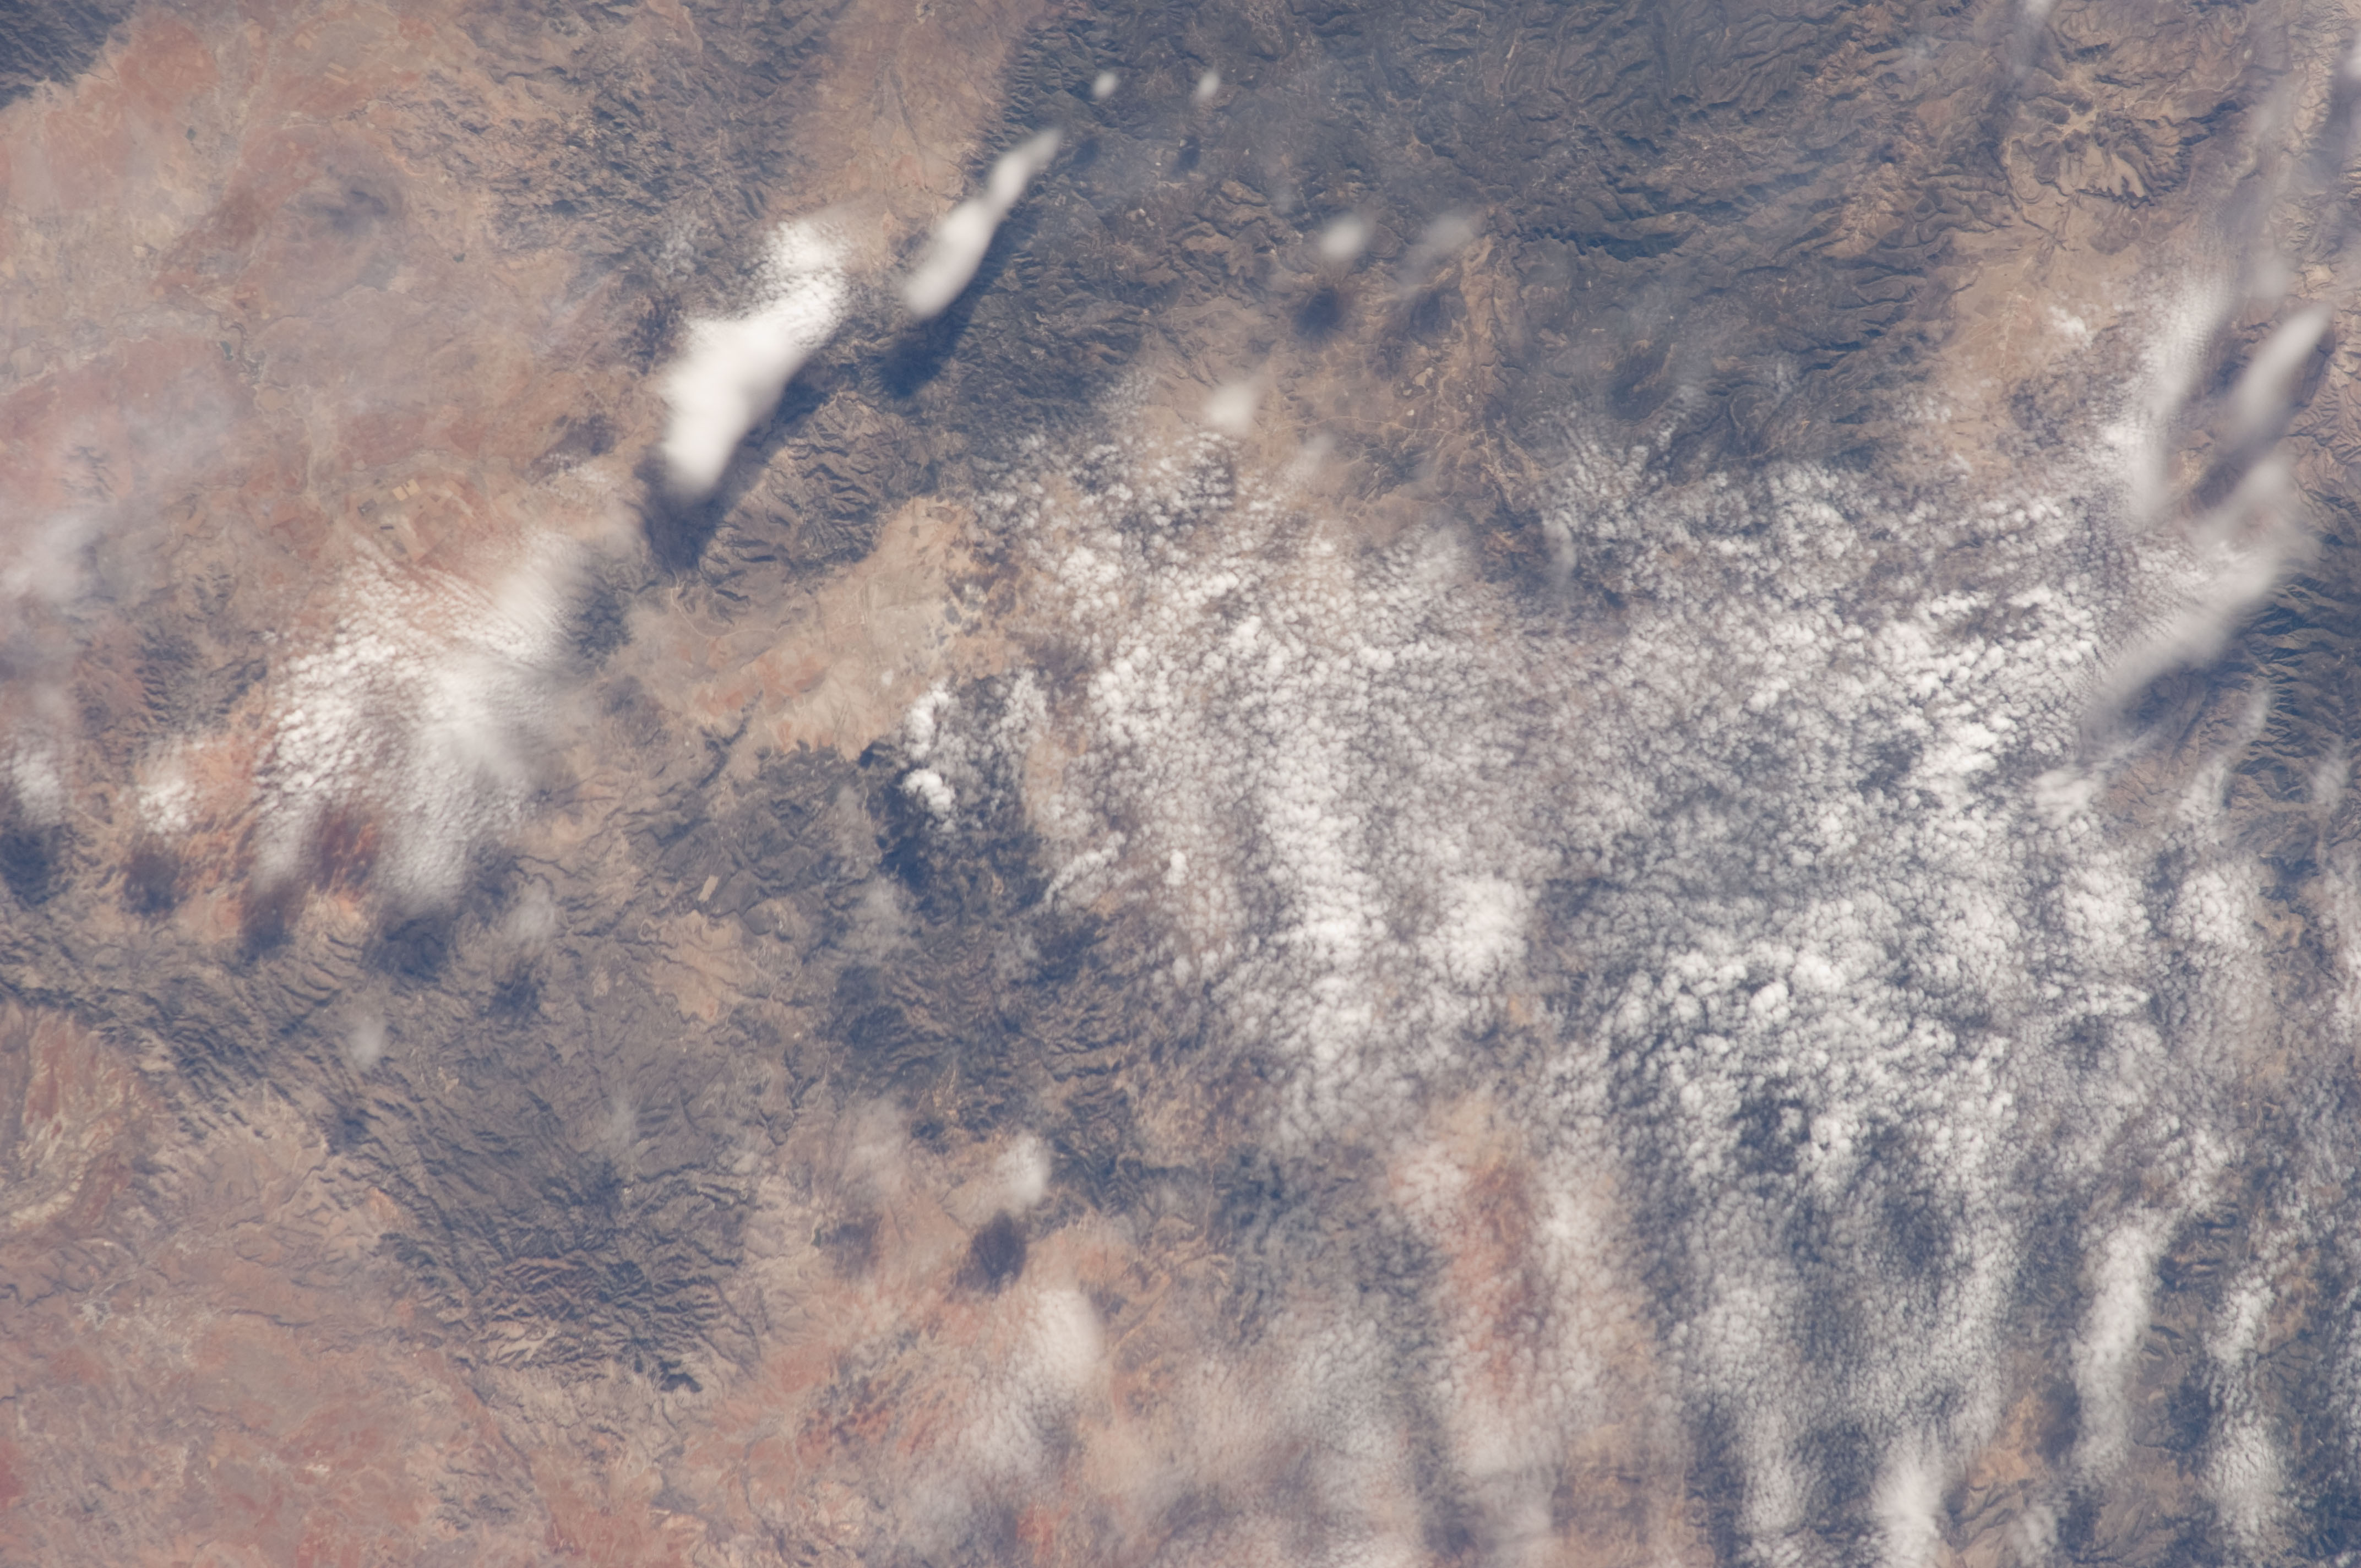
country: MEXICO
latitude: 23.2
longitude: -103.8
